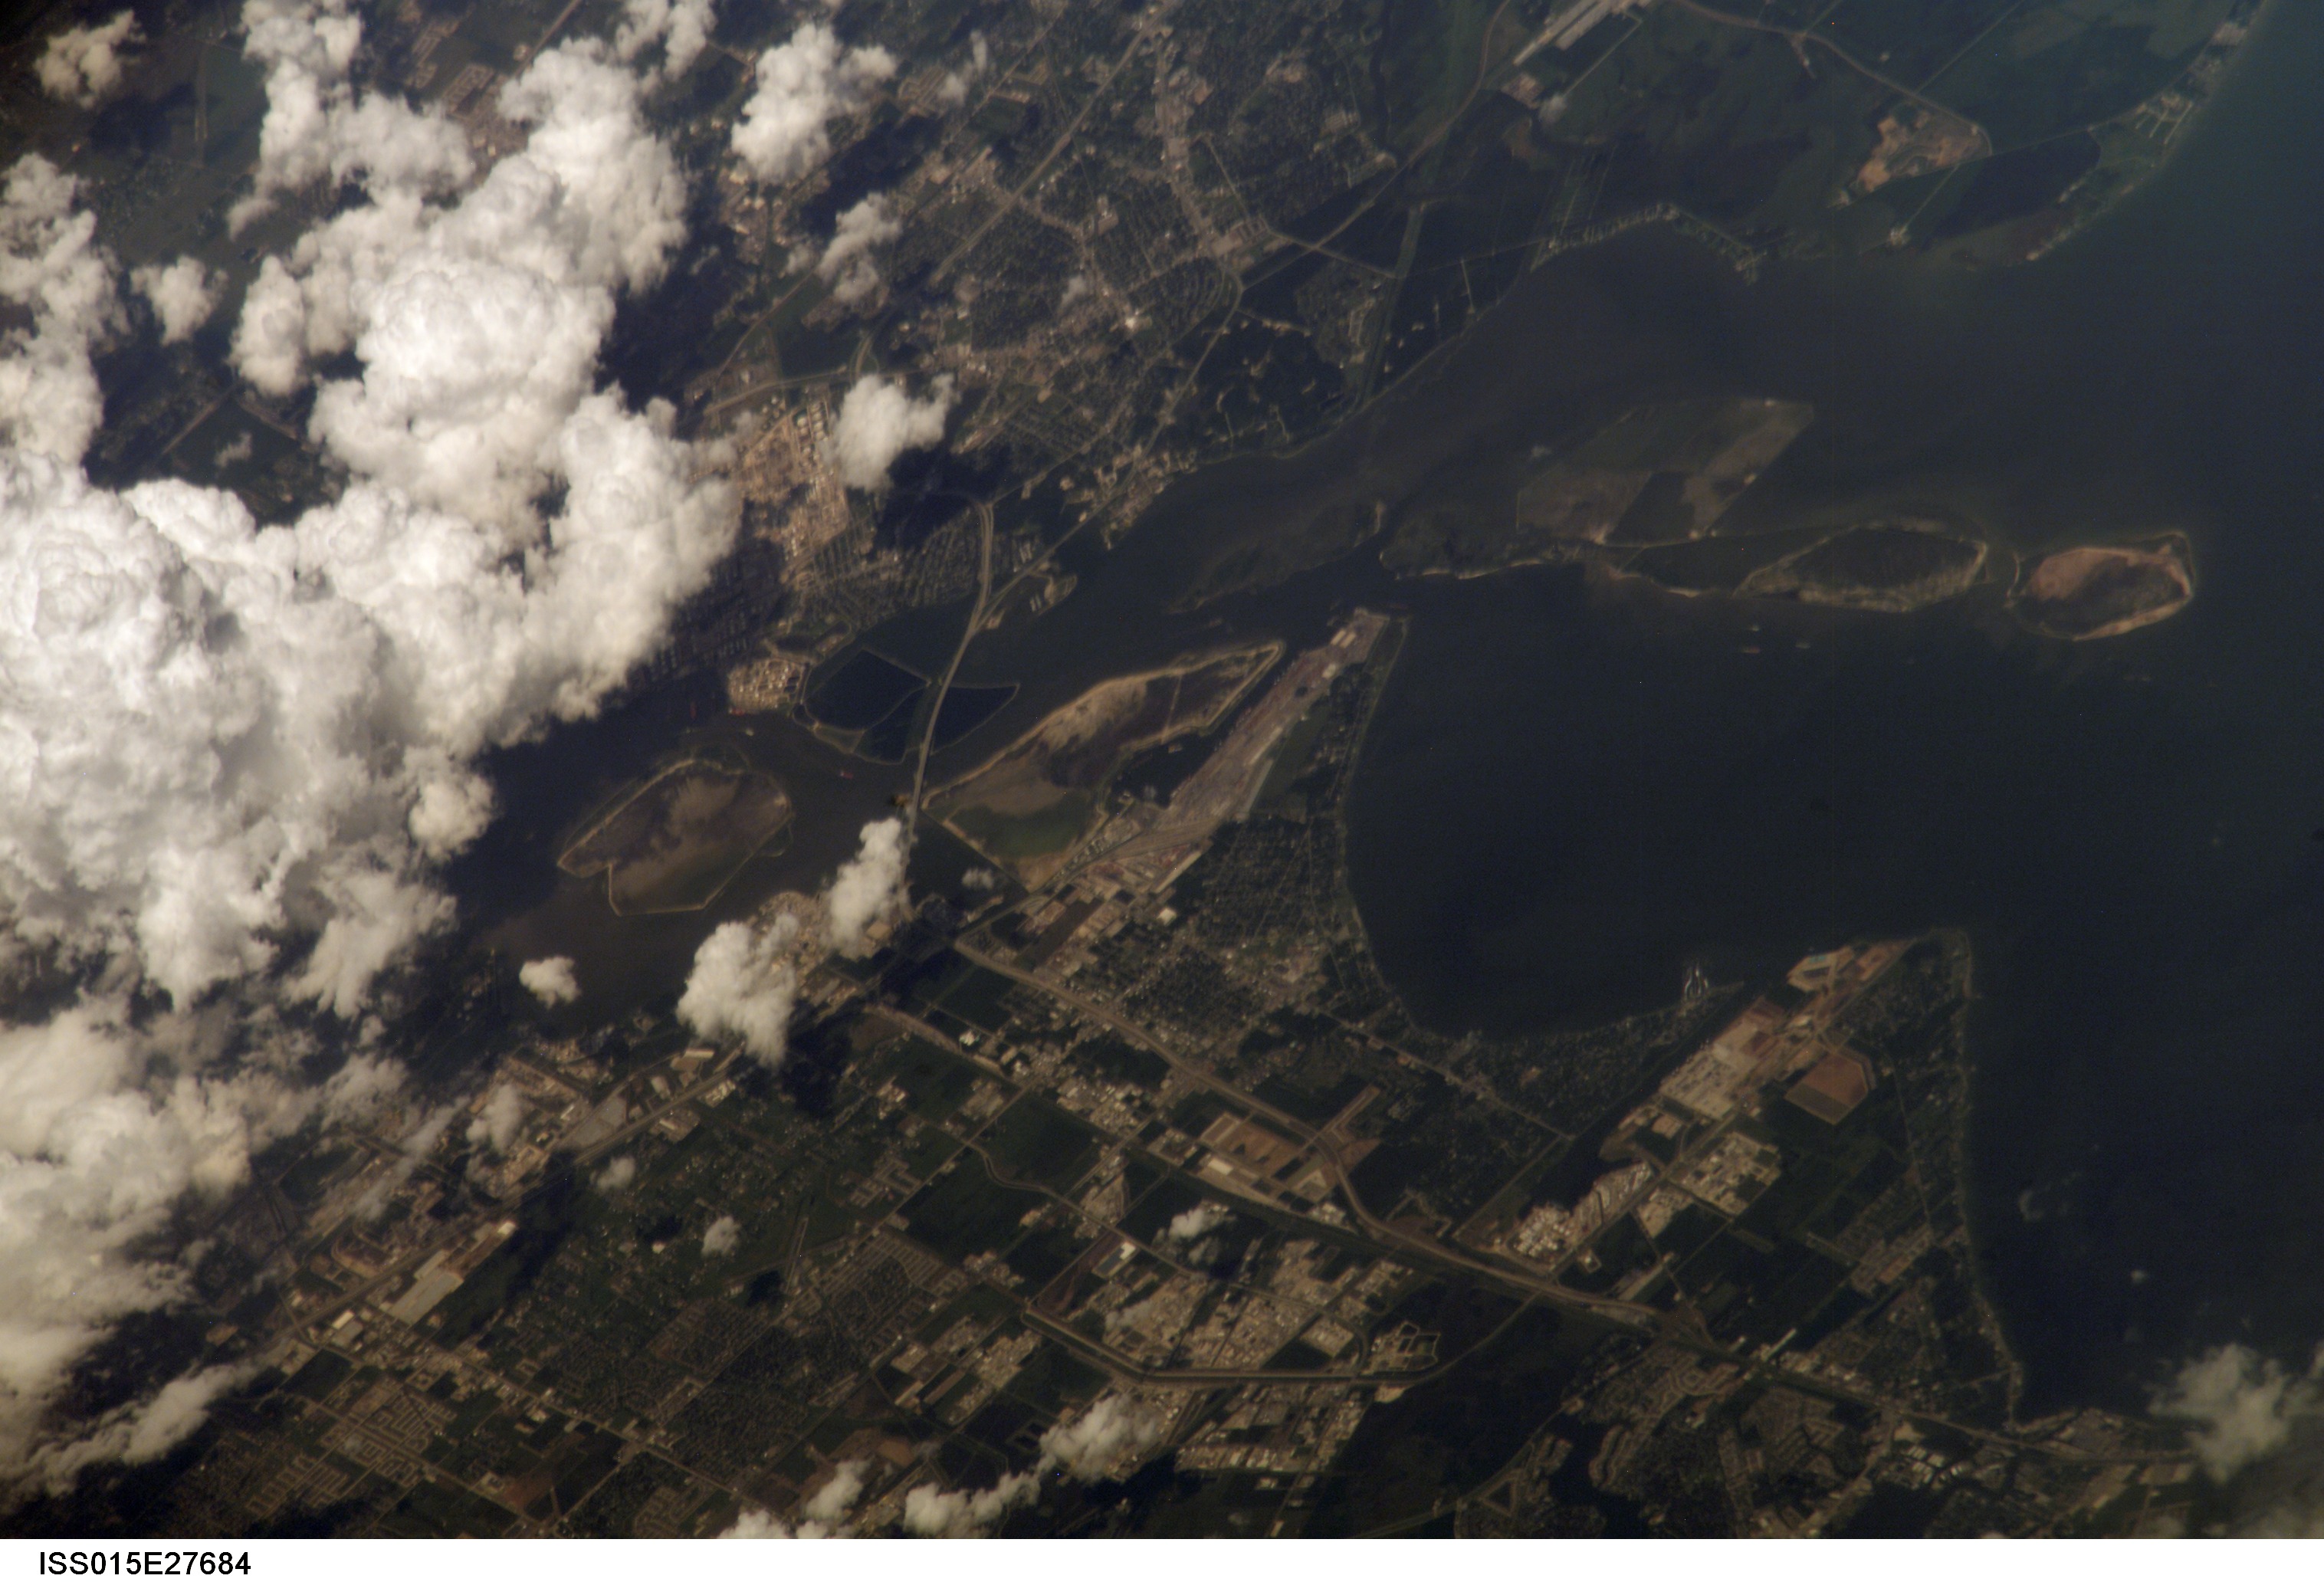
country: USA-TEXAS
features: LA PORTE, HOUSTON SHIP CHANNEL
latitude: 29.7
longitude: -95.0
